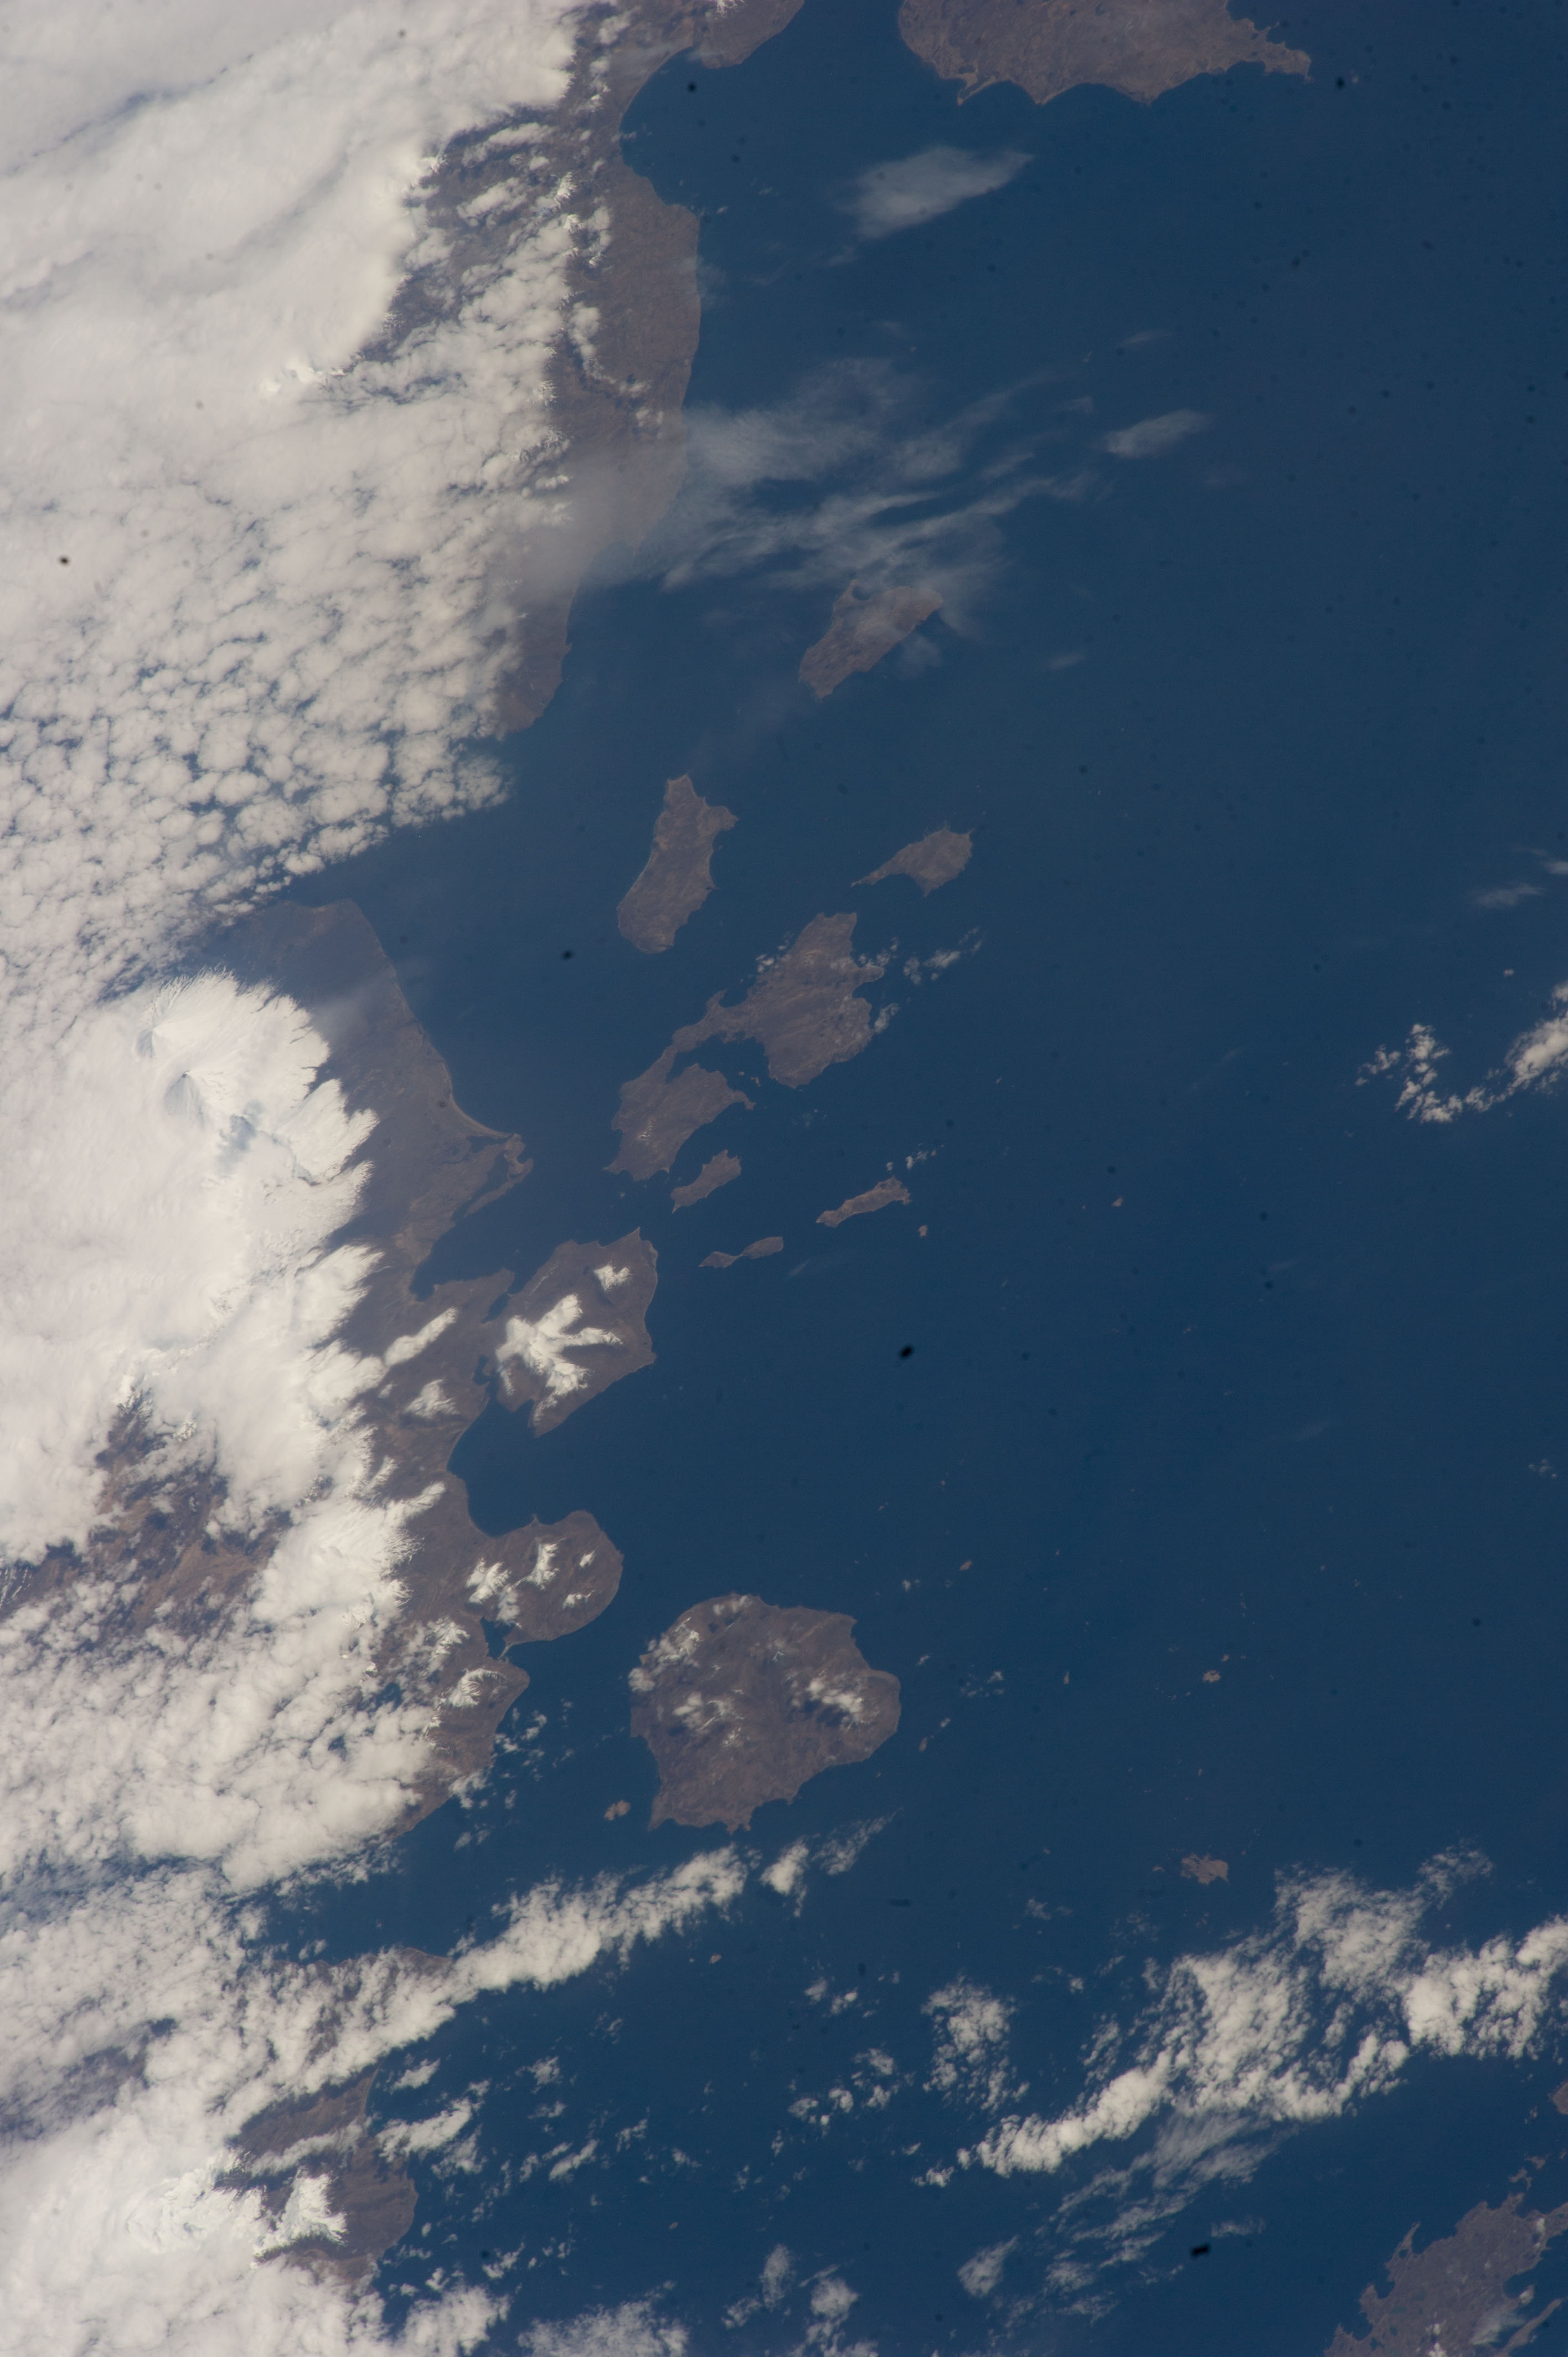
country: USA-ALASKA
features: ALEUTIAN ISLANDS, BERING, SEA, GULF OF ALASKA
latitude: 55.1
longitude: -161.9
